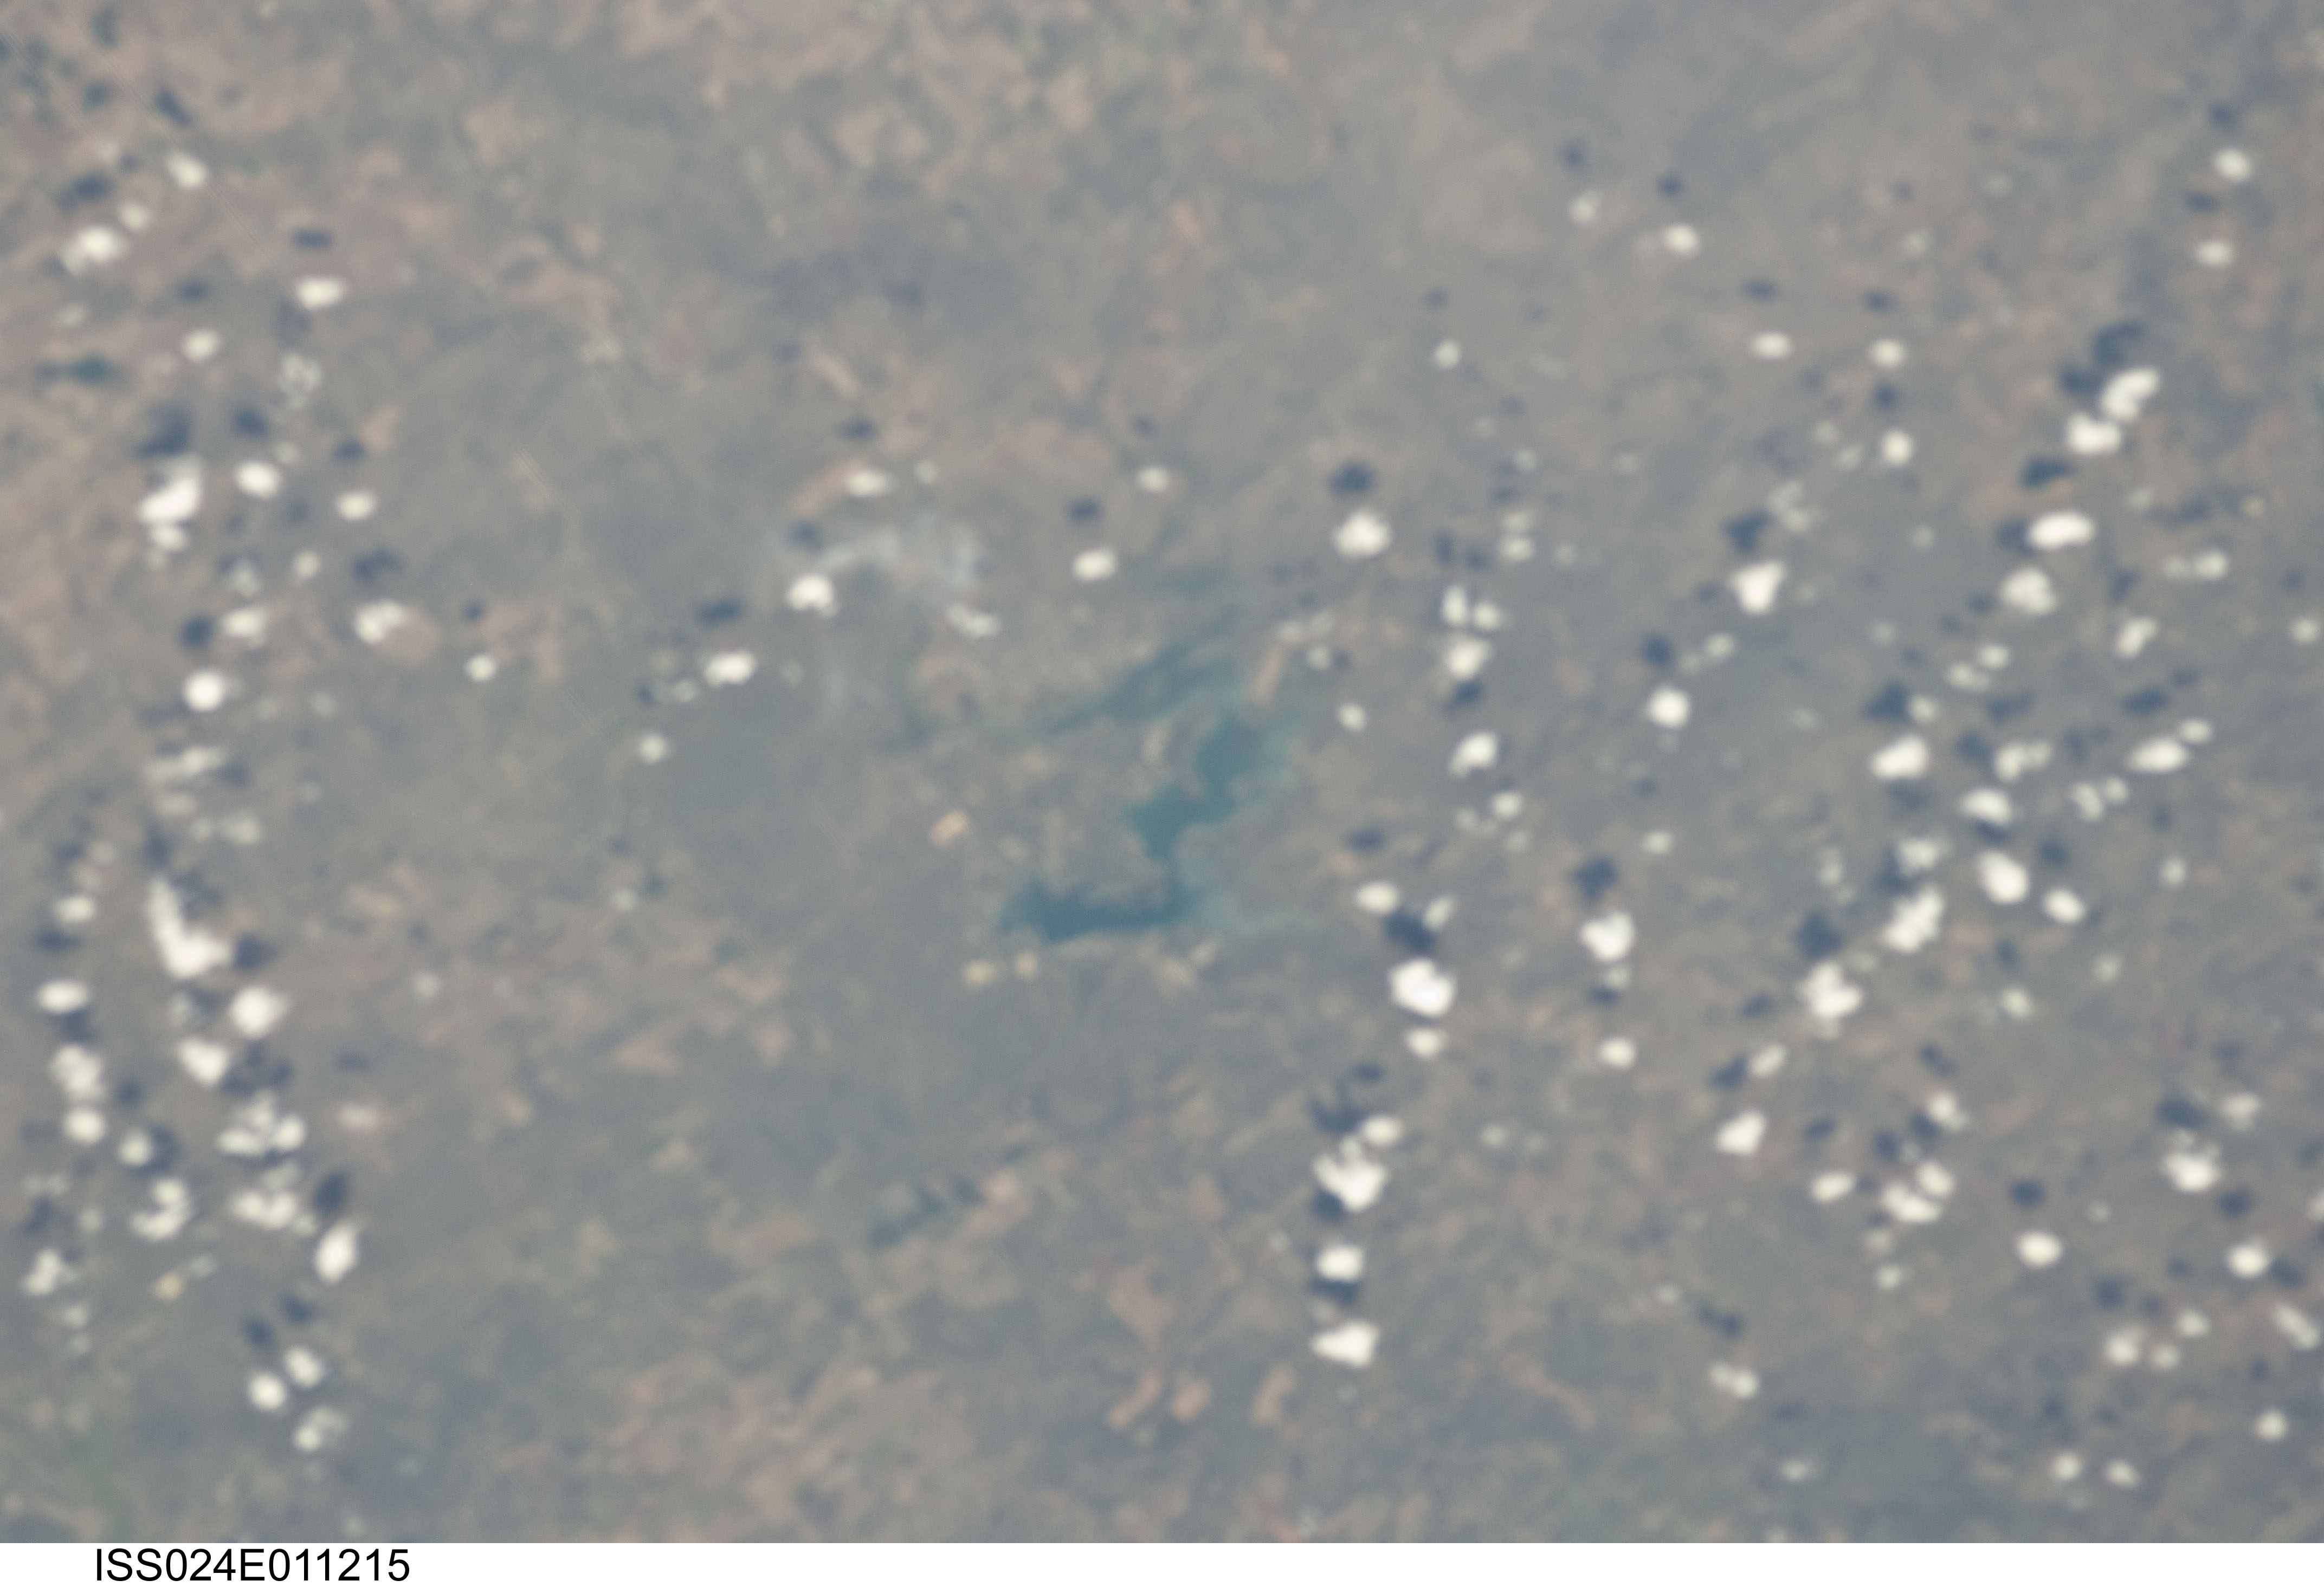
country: USA-TEXAS
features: SOFT, RESERVOIR ALONG THE COLORADO RIVER
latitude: 31.5
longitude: -99.7
